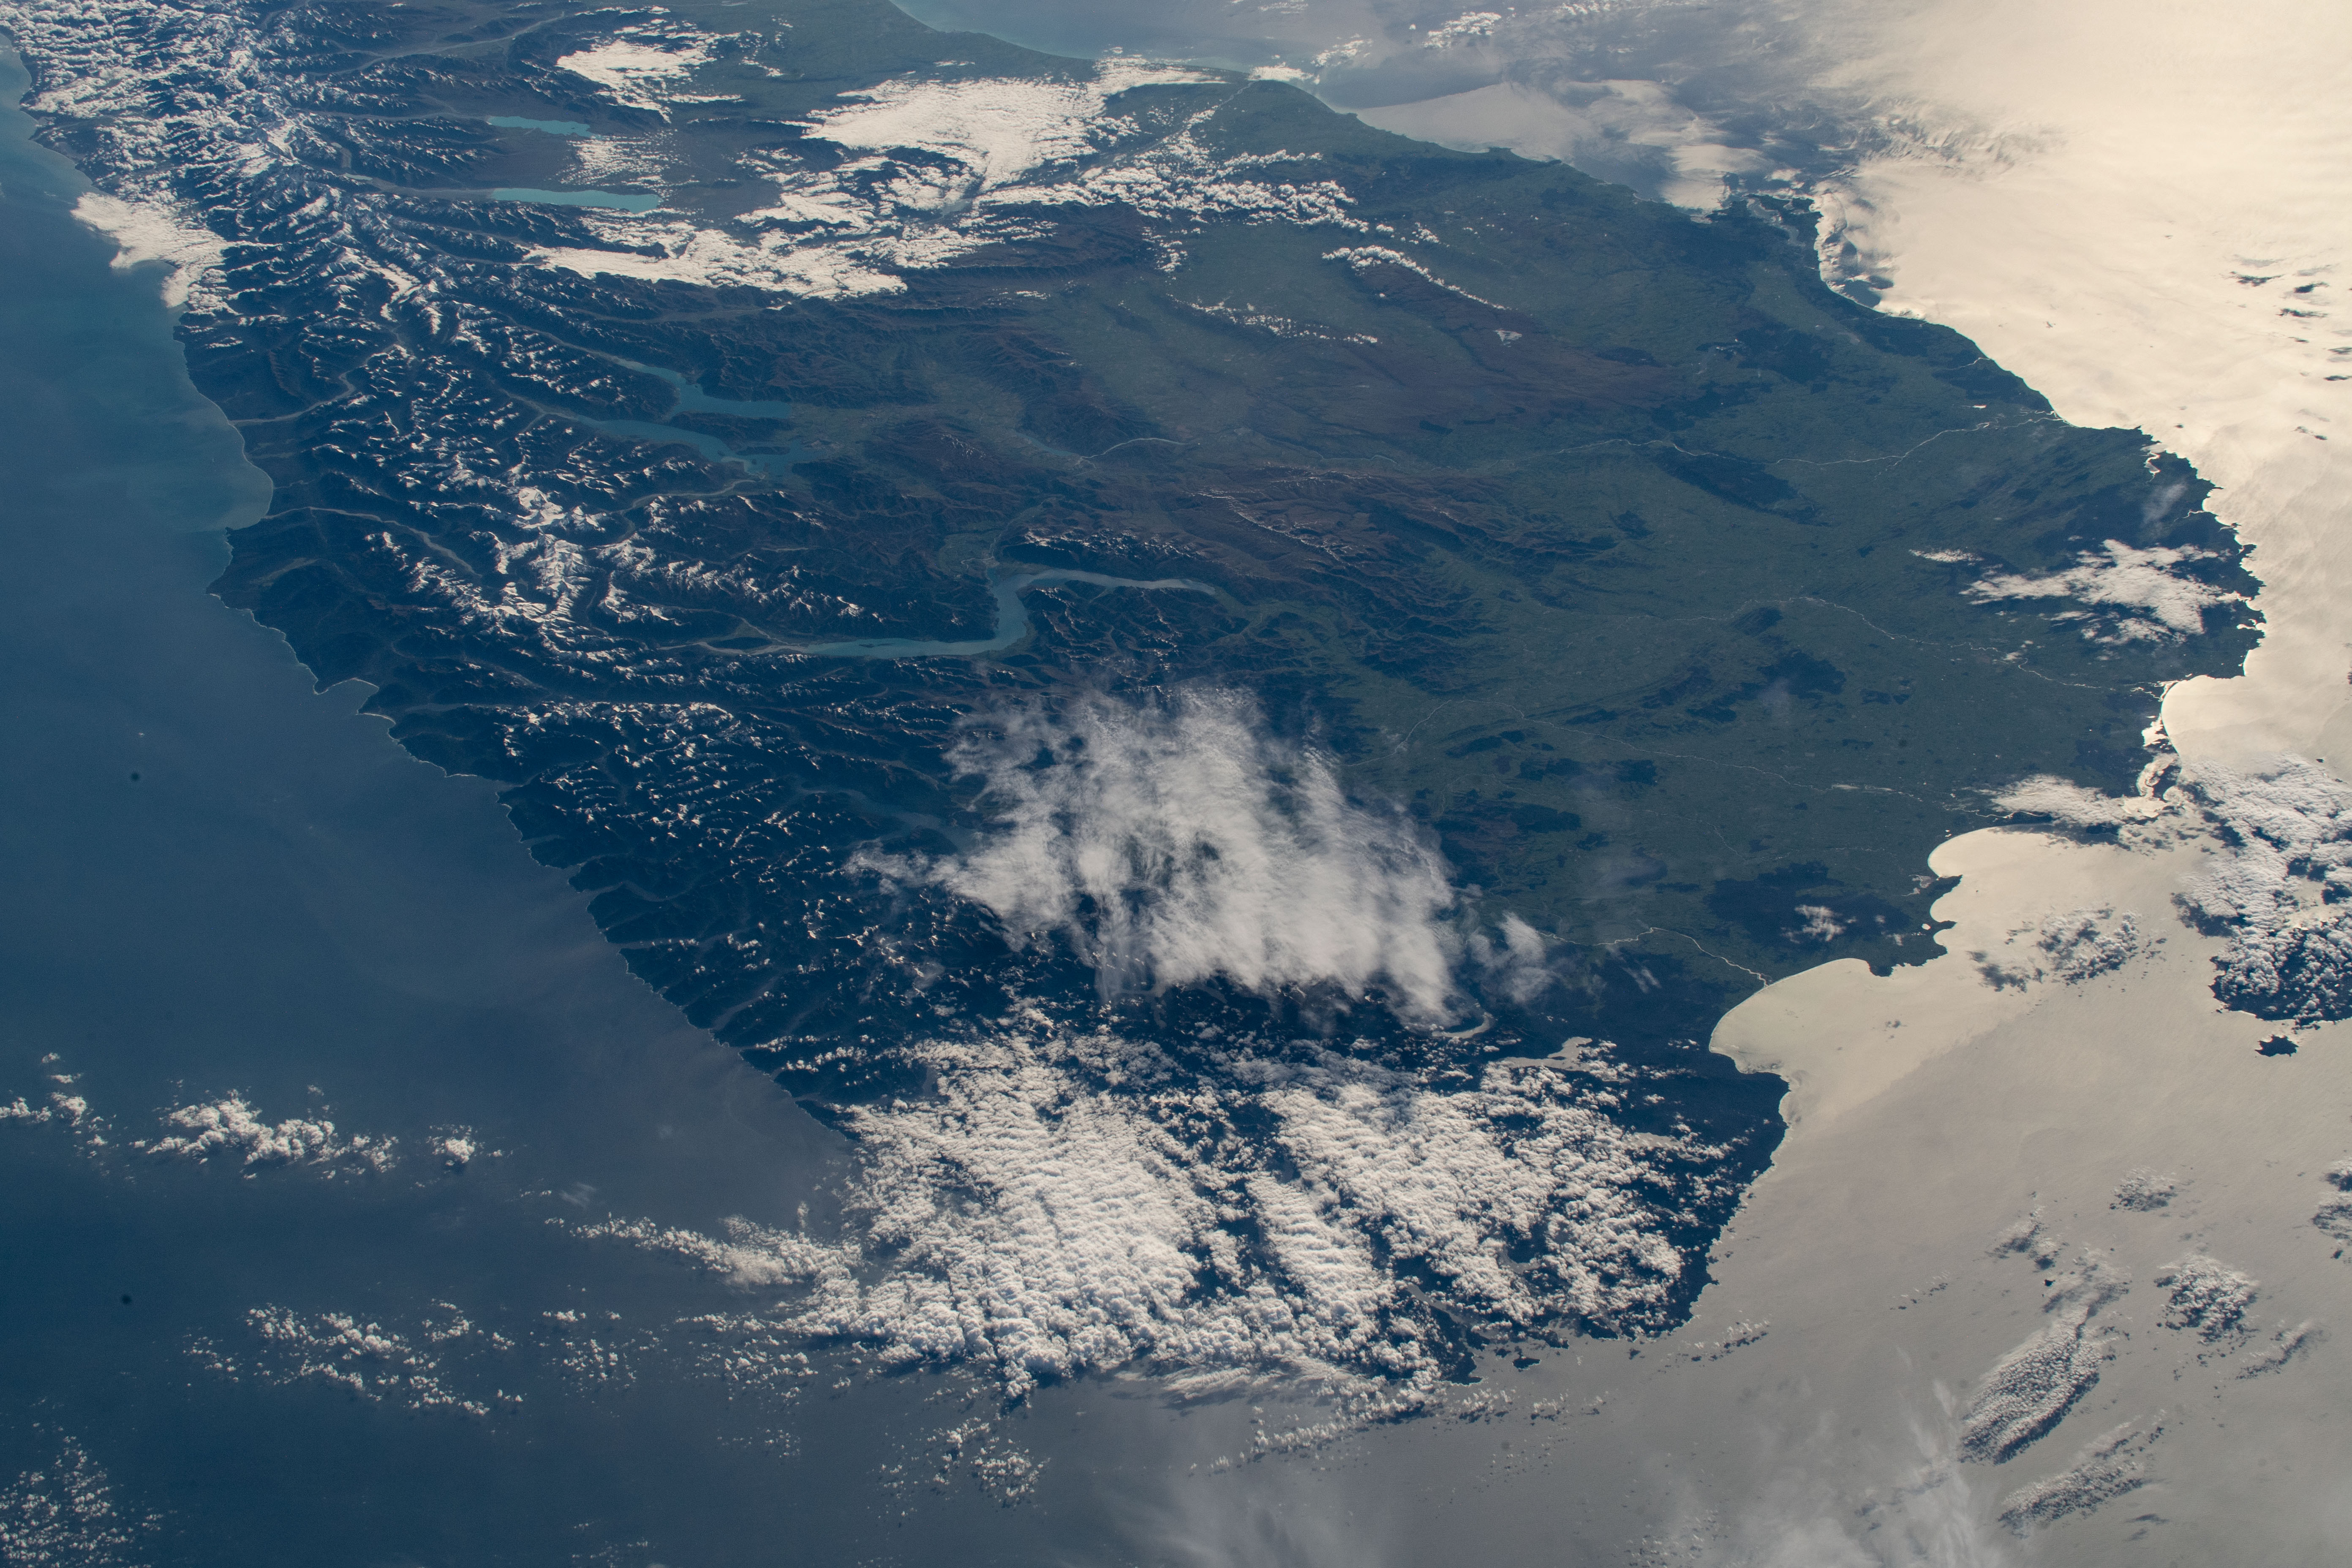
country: NEW ZEALAND-SI
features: SOUTH ISLAND, SOUTHERN ALPS MOUNTAINS, LAKE WAKATIPU, LAKE PUKAKI
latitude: -45.5
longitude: 168.5
